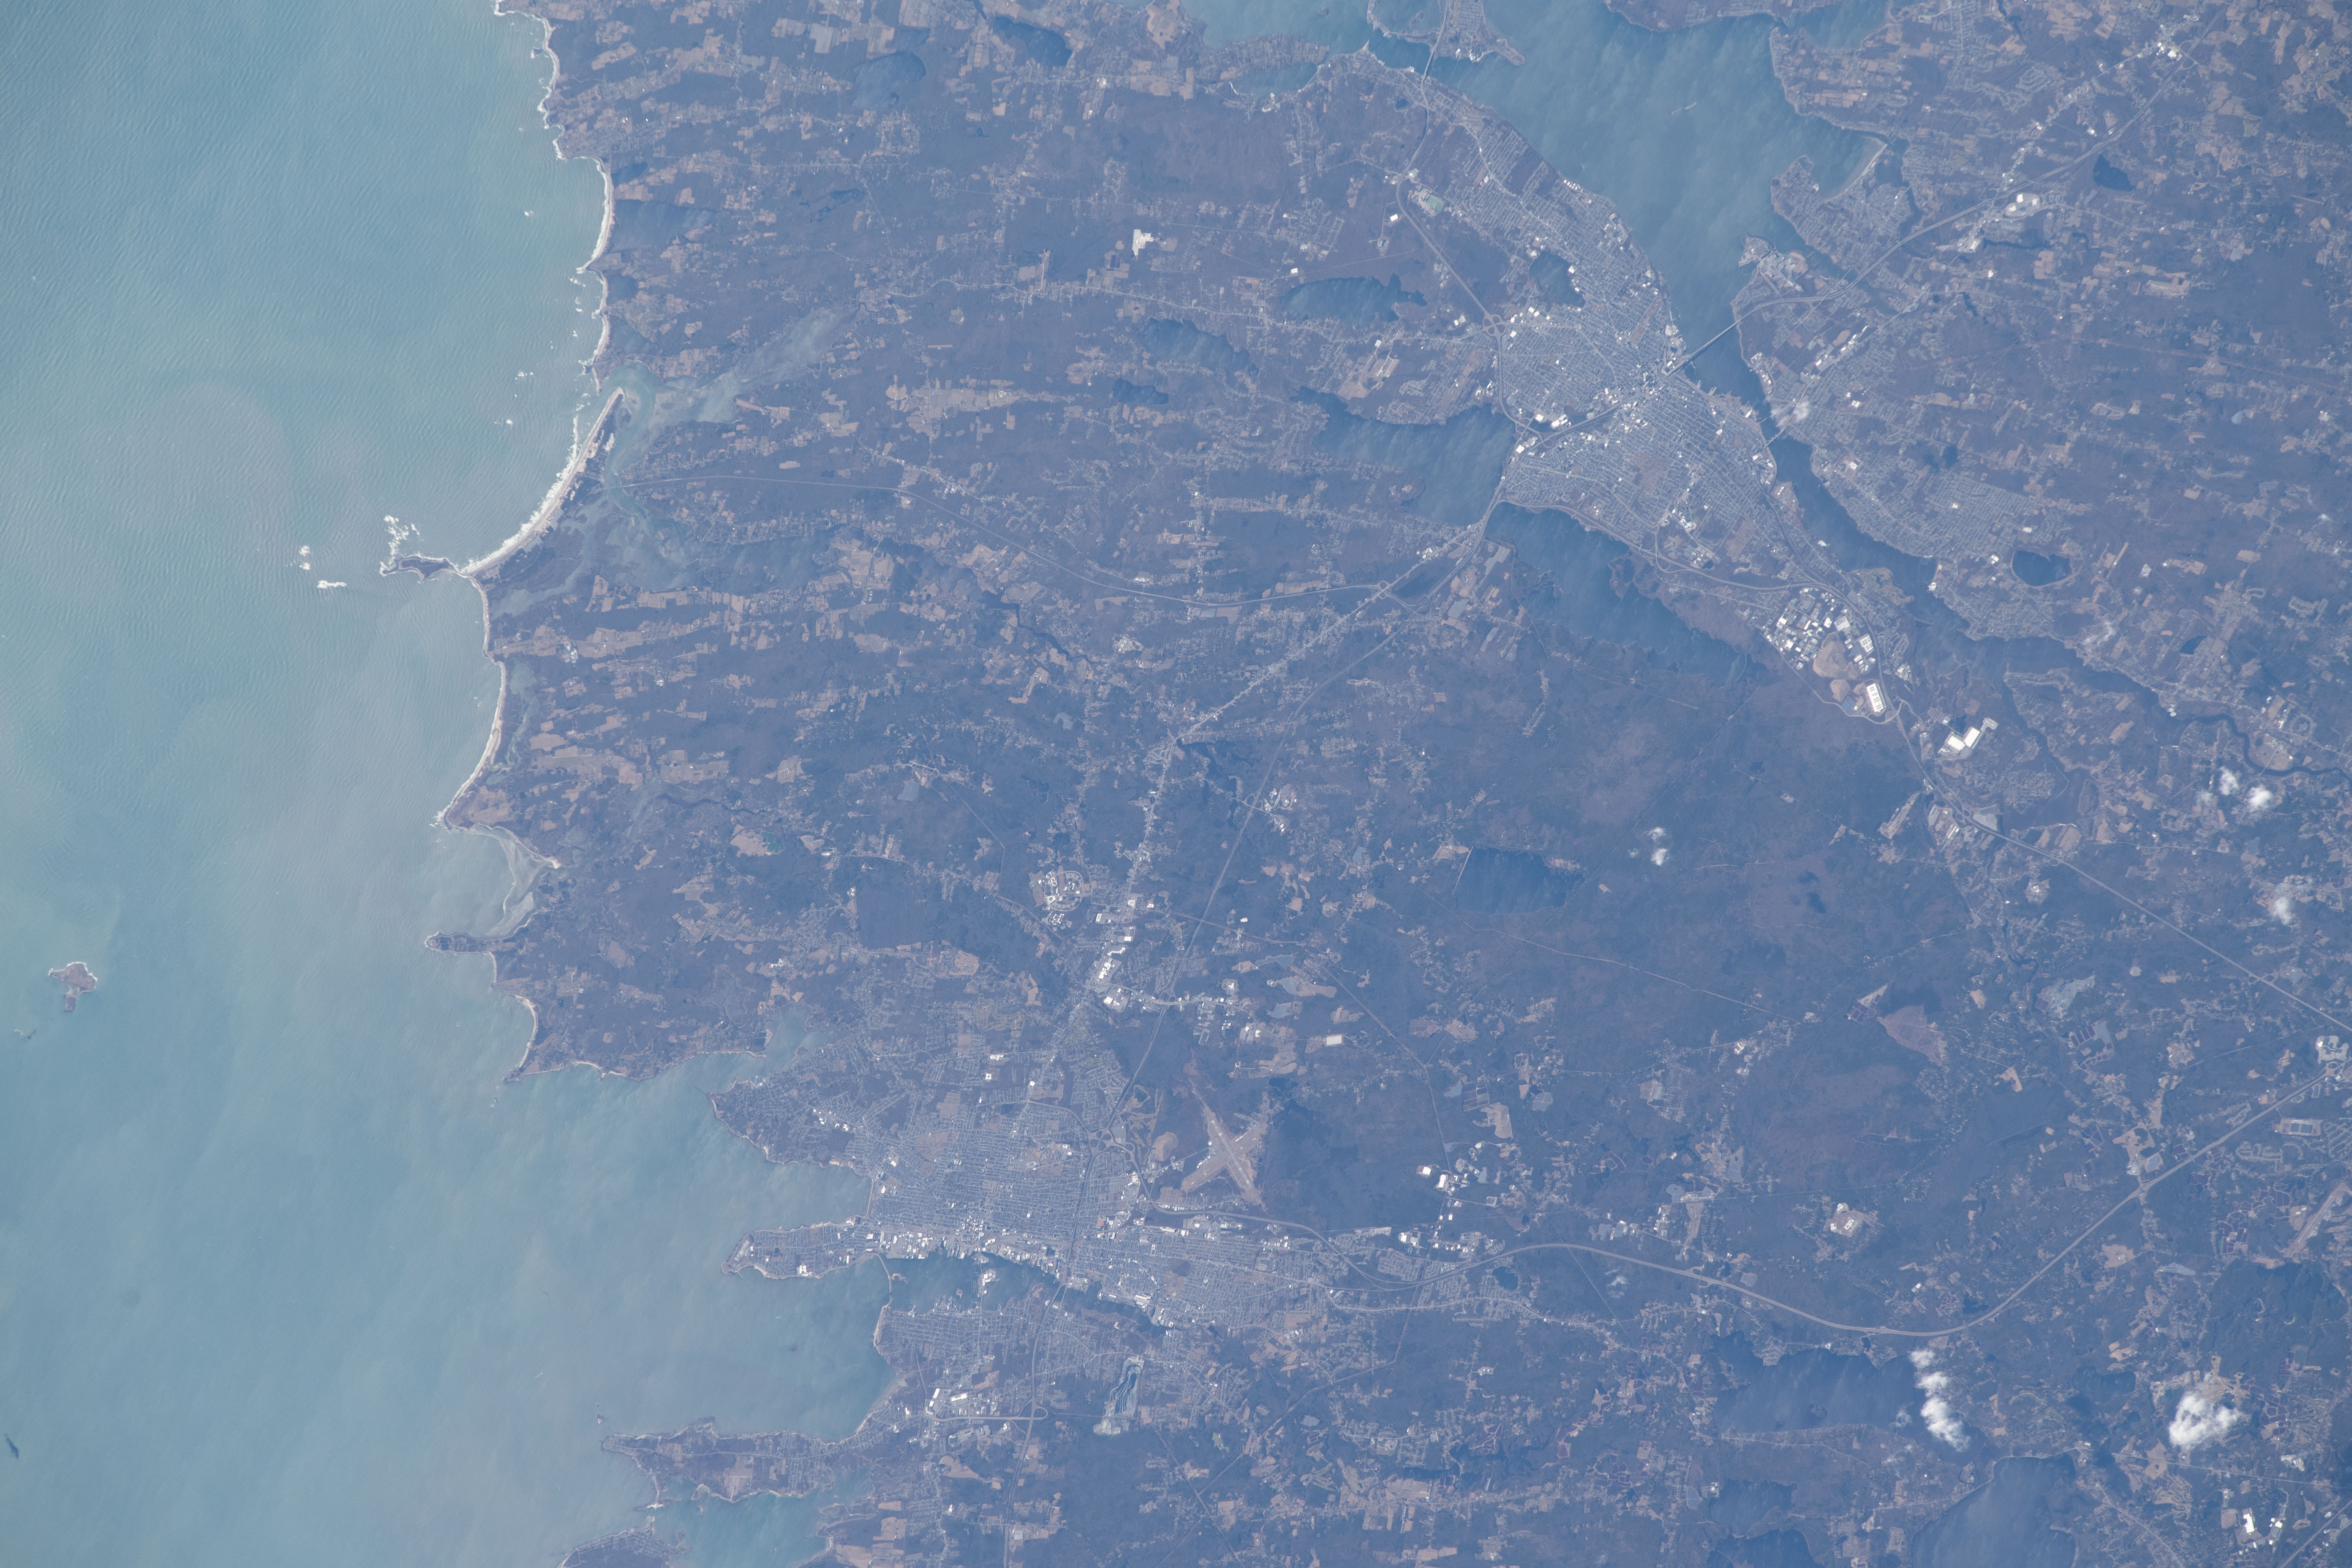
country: USA-MASSACHUSETTS
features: NOQUOCHOKE LAKE, BUZZARDS BAY
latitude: 41.6
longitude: -71.0
